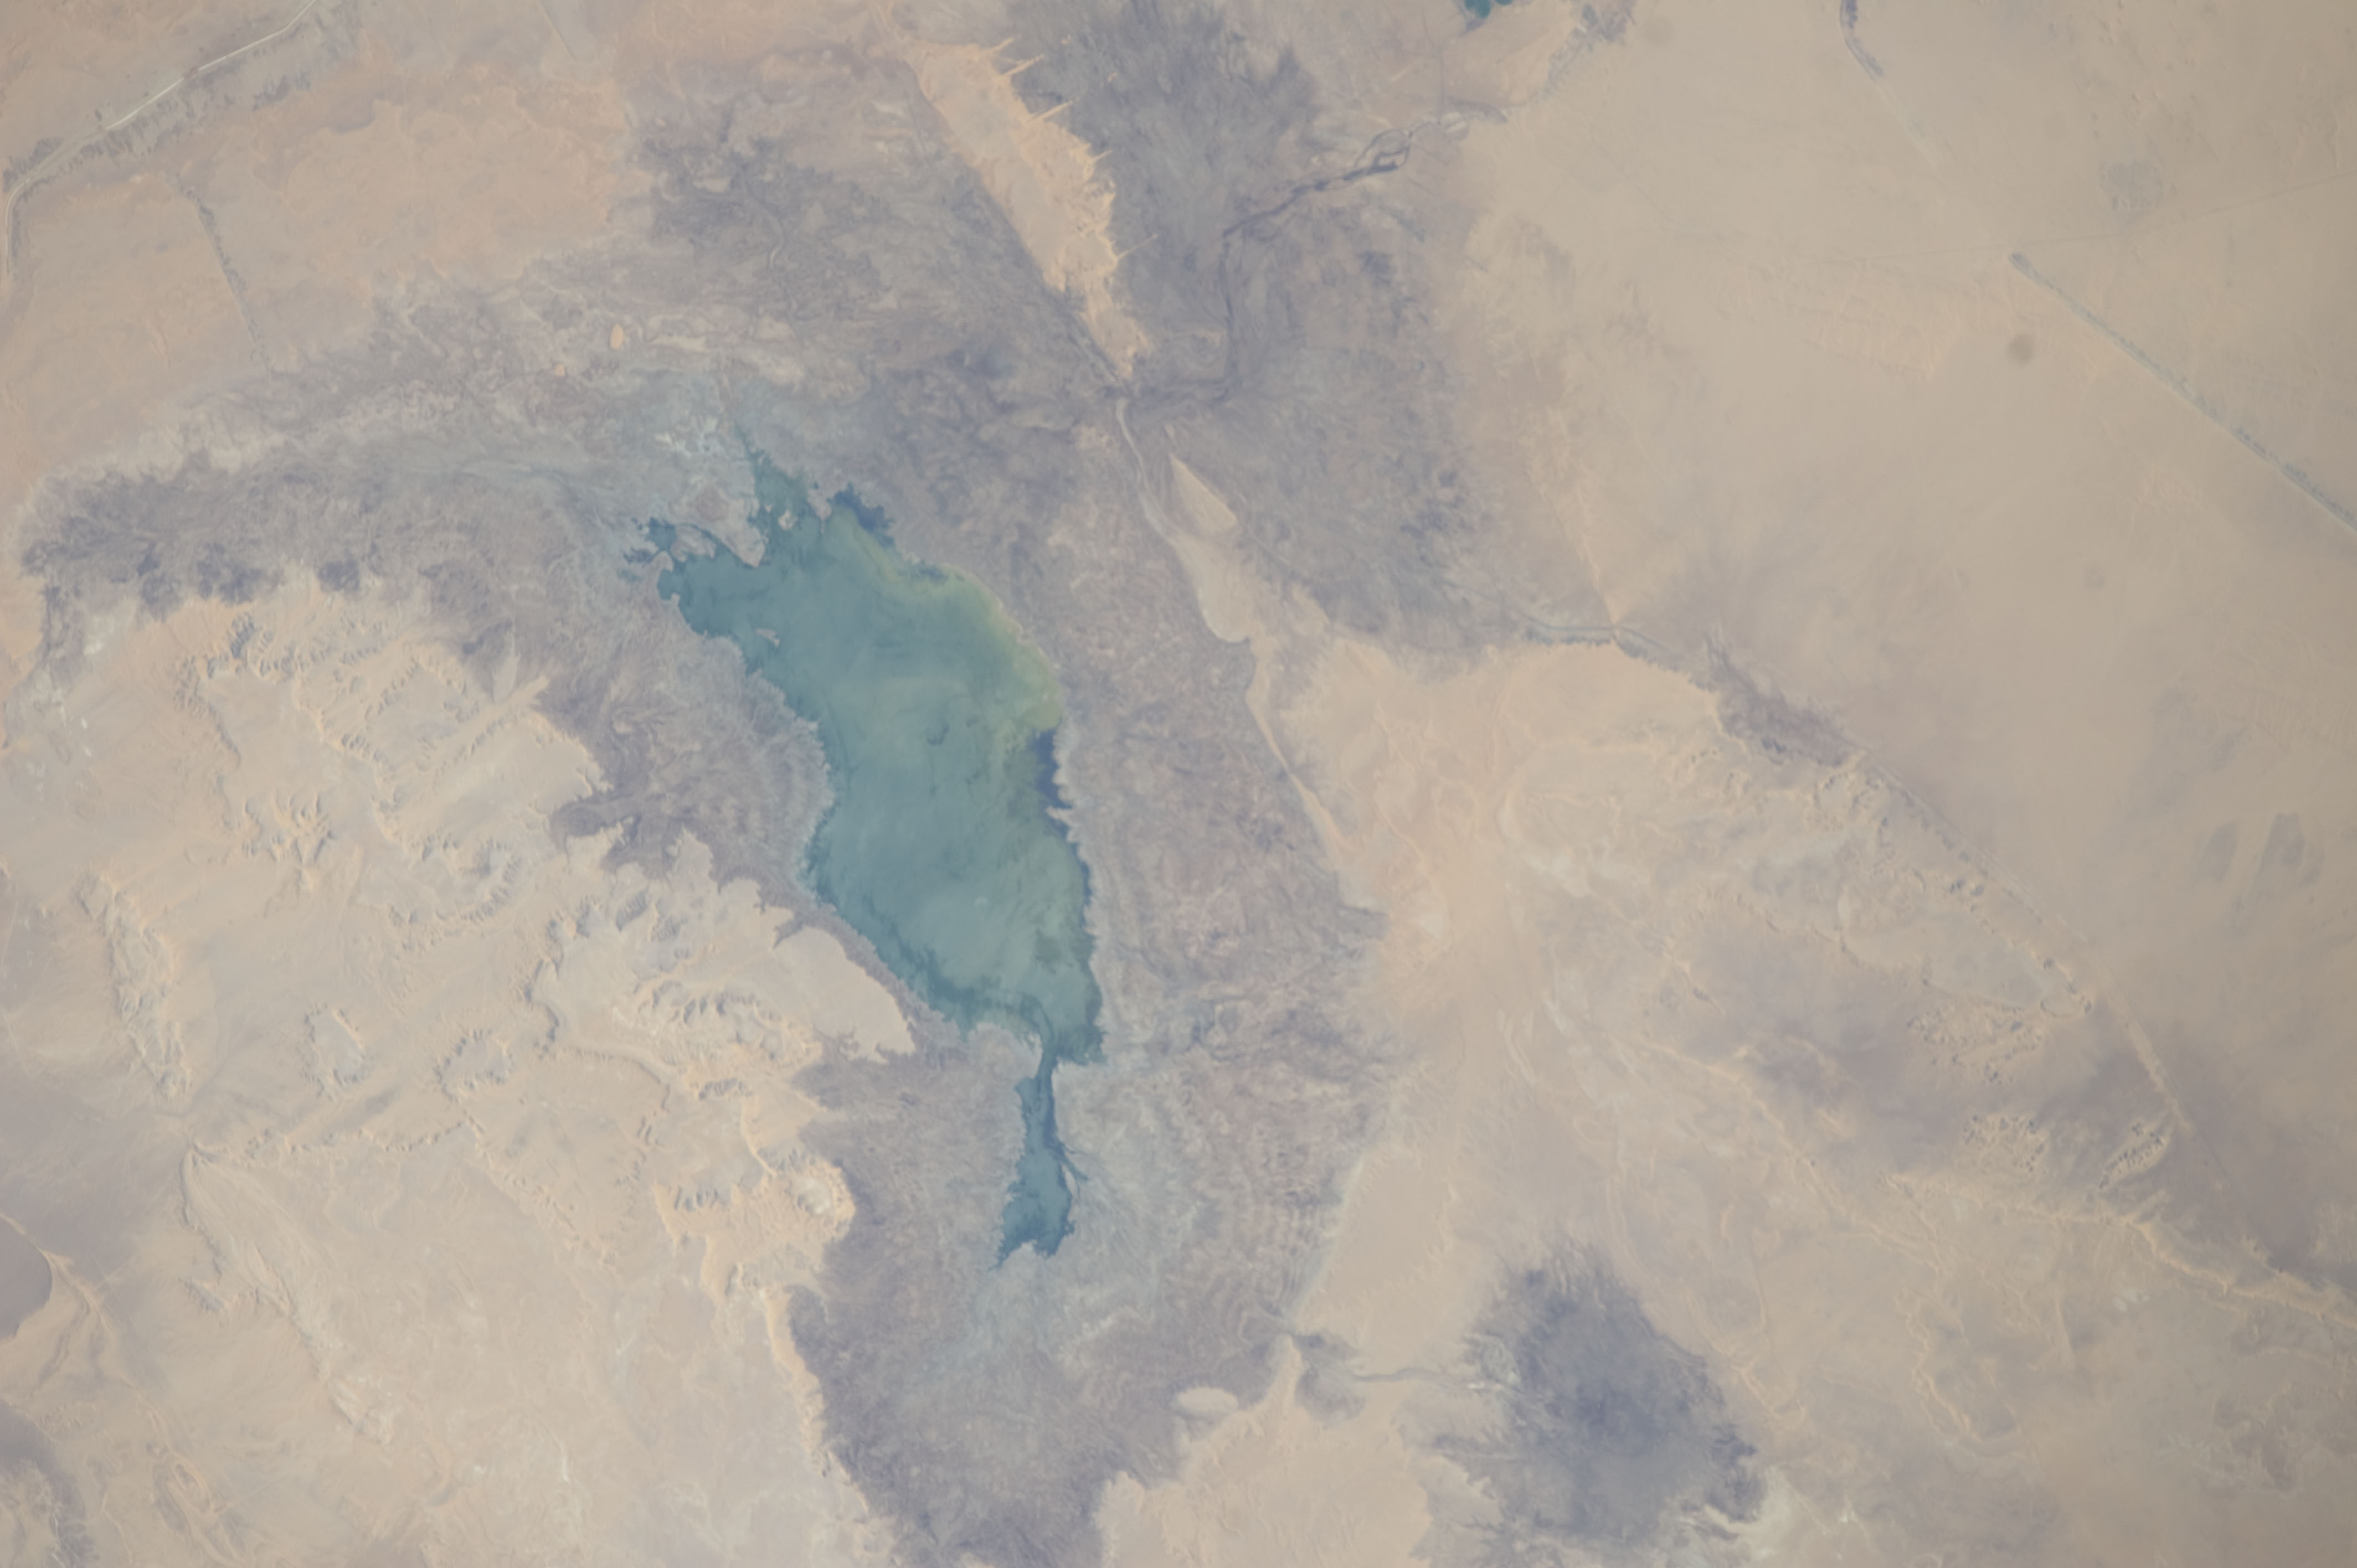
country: EGYPT
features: TOSHKA LAKES, EAST BASIN, CANAL
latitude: 23.0
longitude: 31.3
